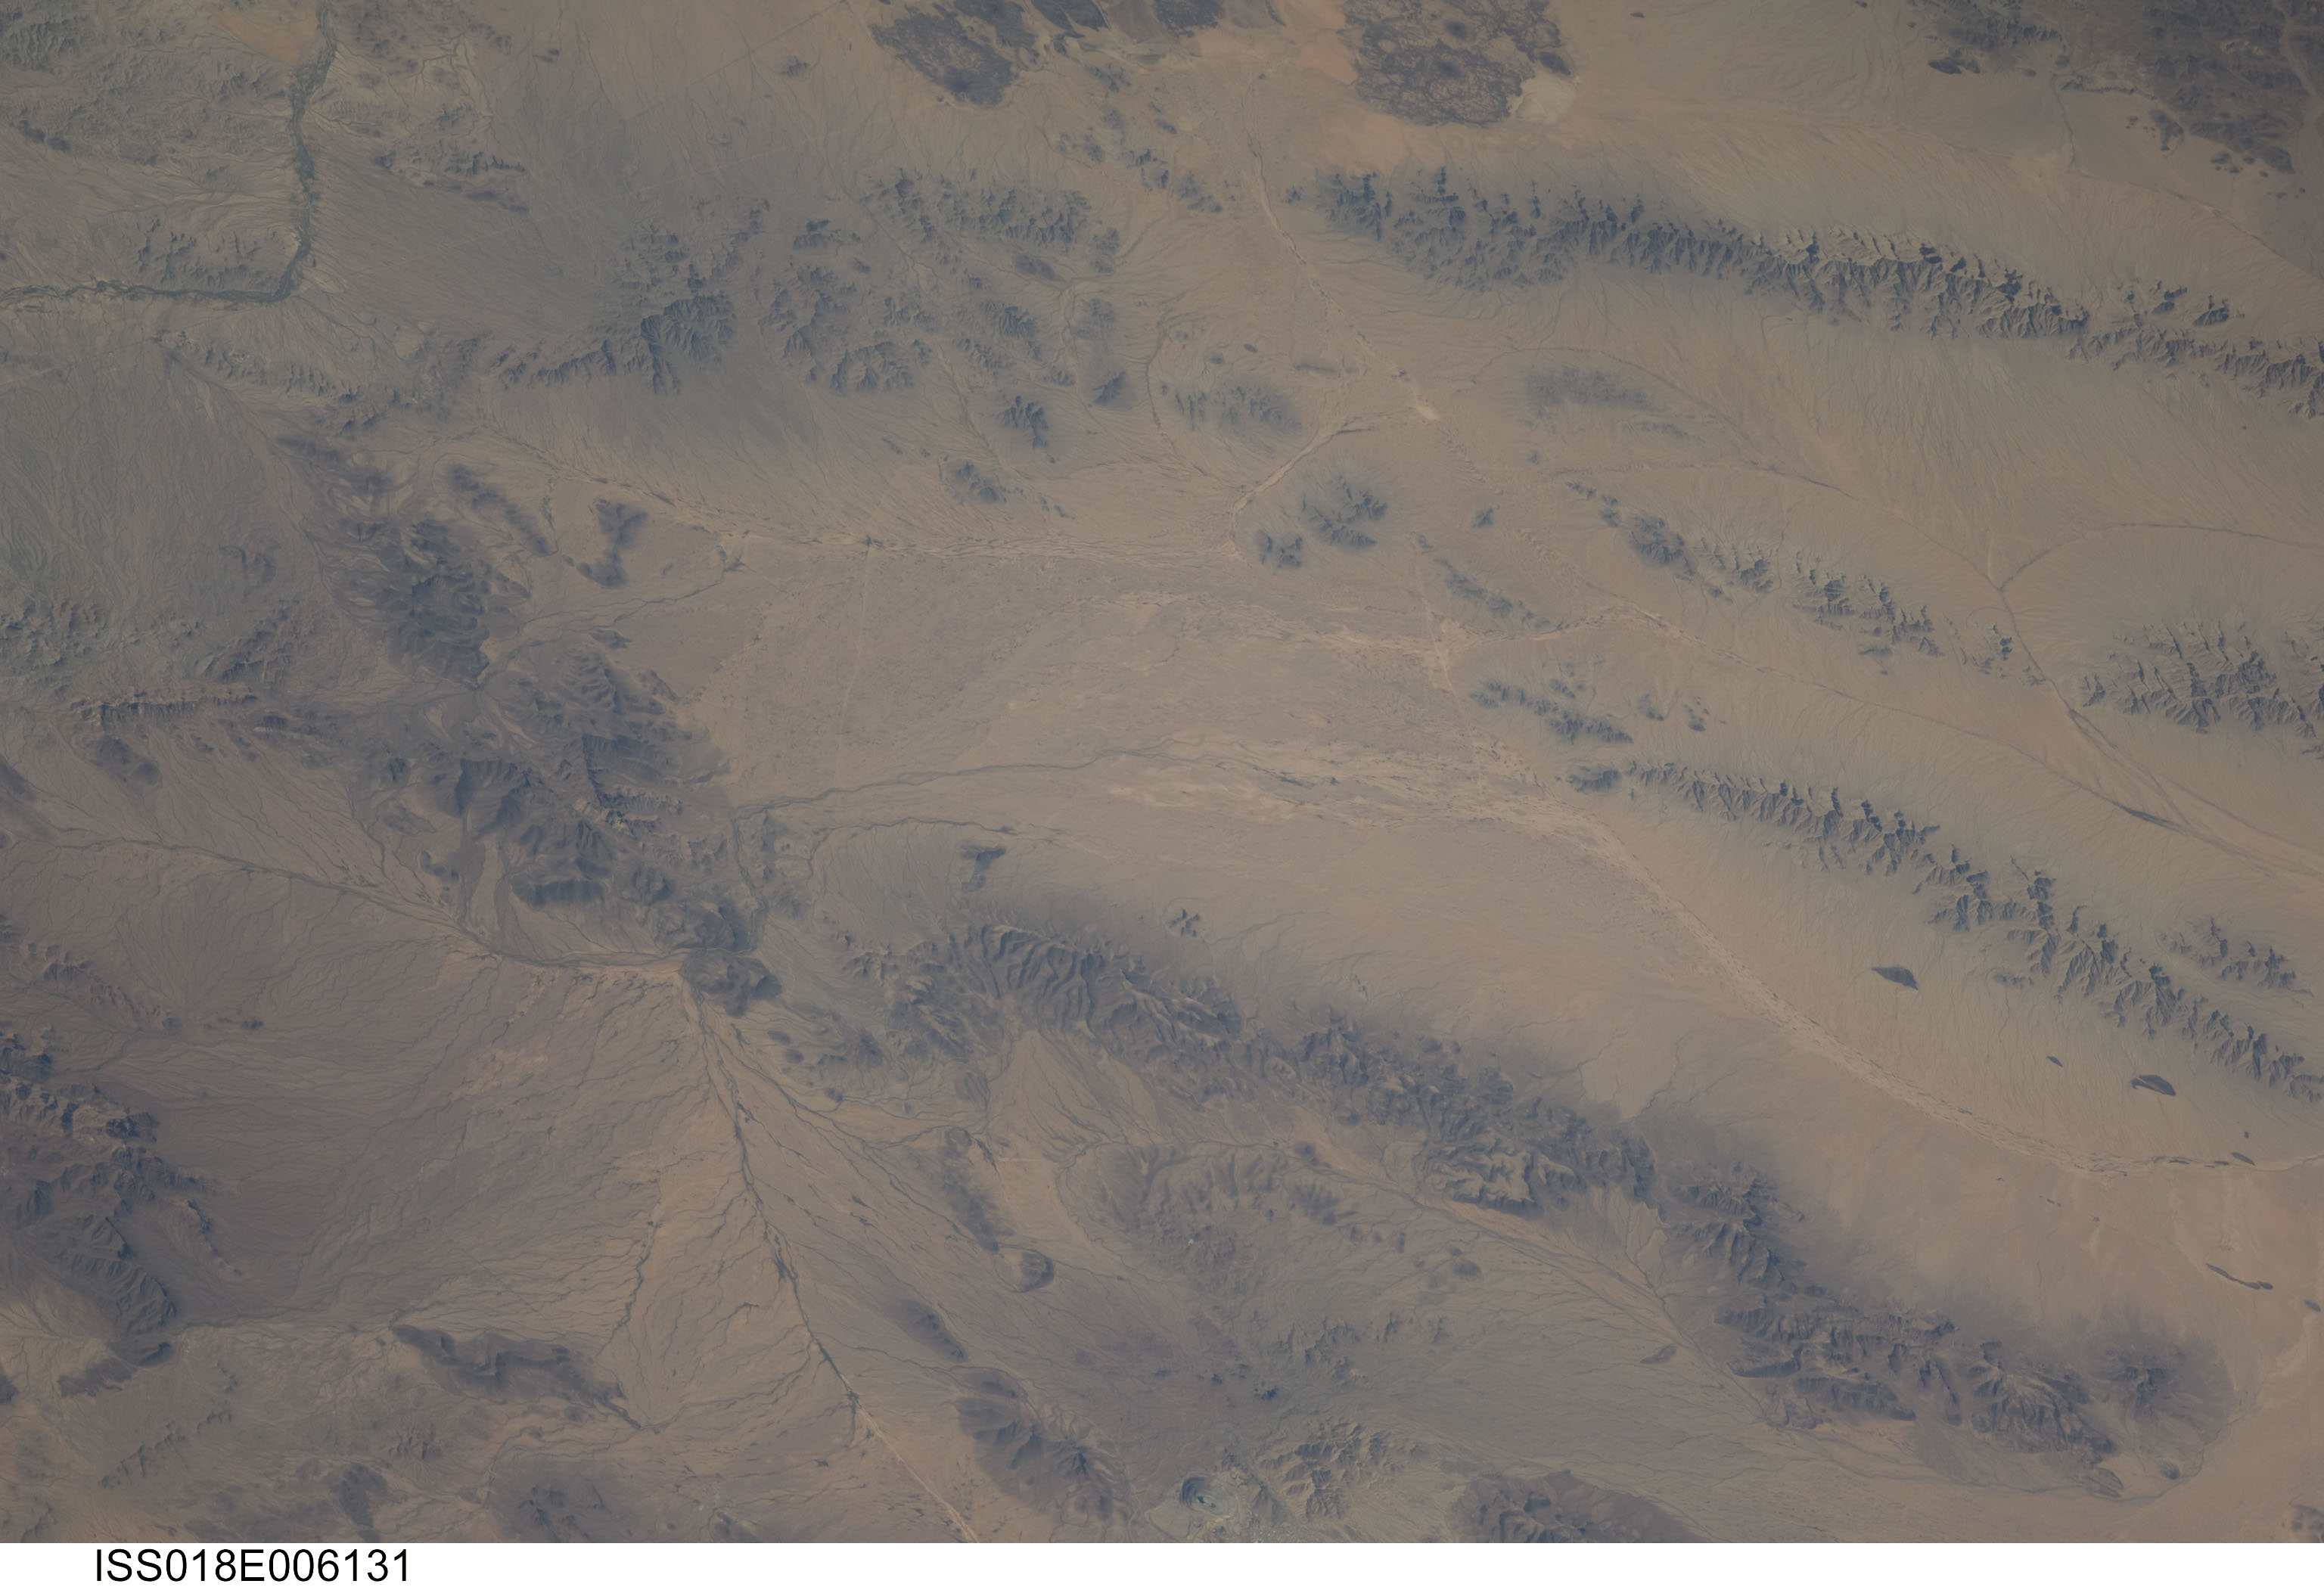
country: USA-ARIZONA
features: GROWLER MTS, ANTELOPE HILLS
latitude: 32.5
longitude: -113.0
